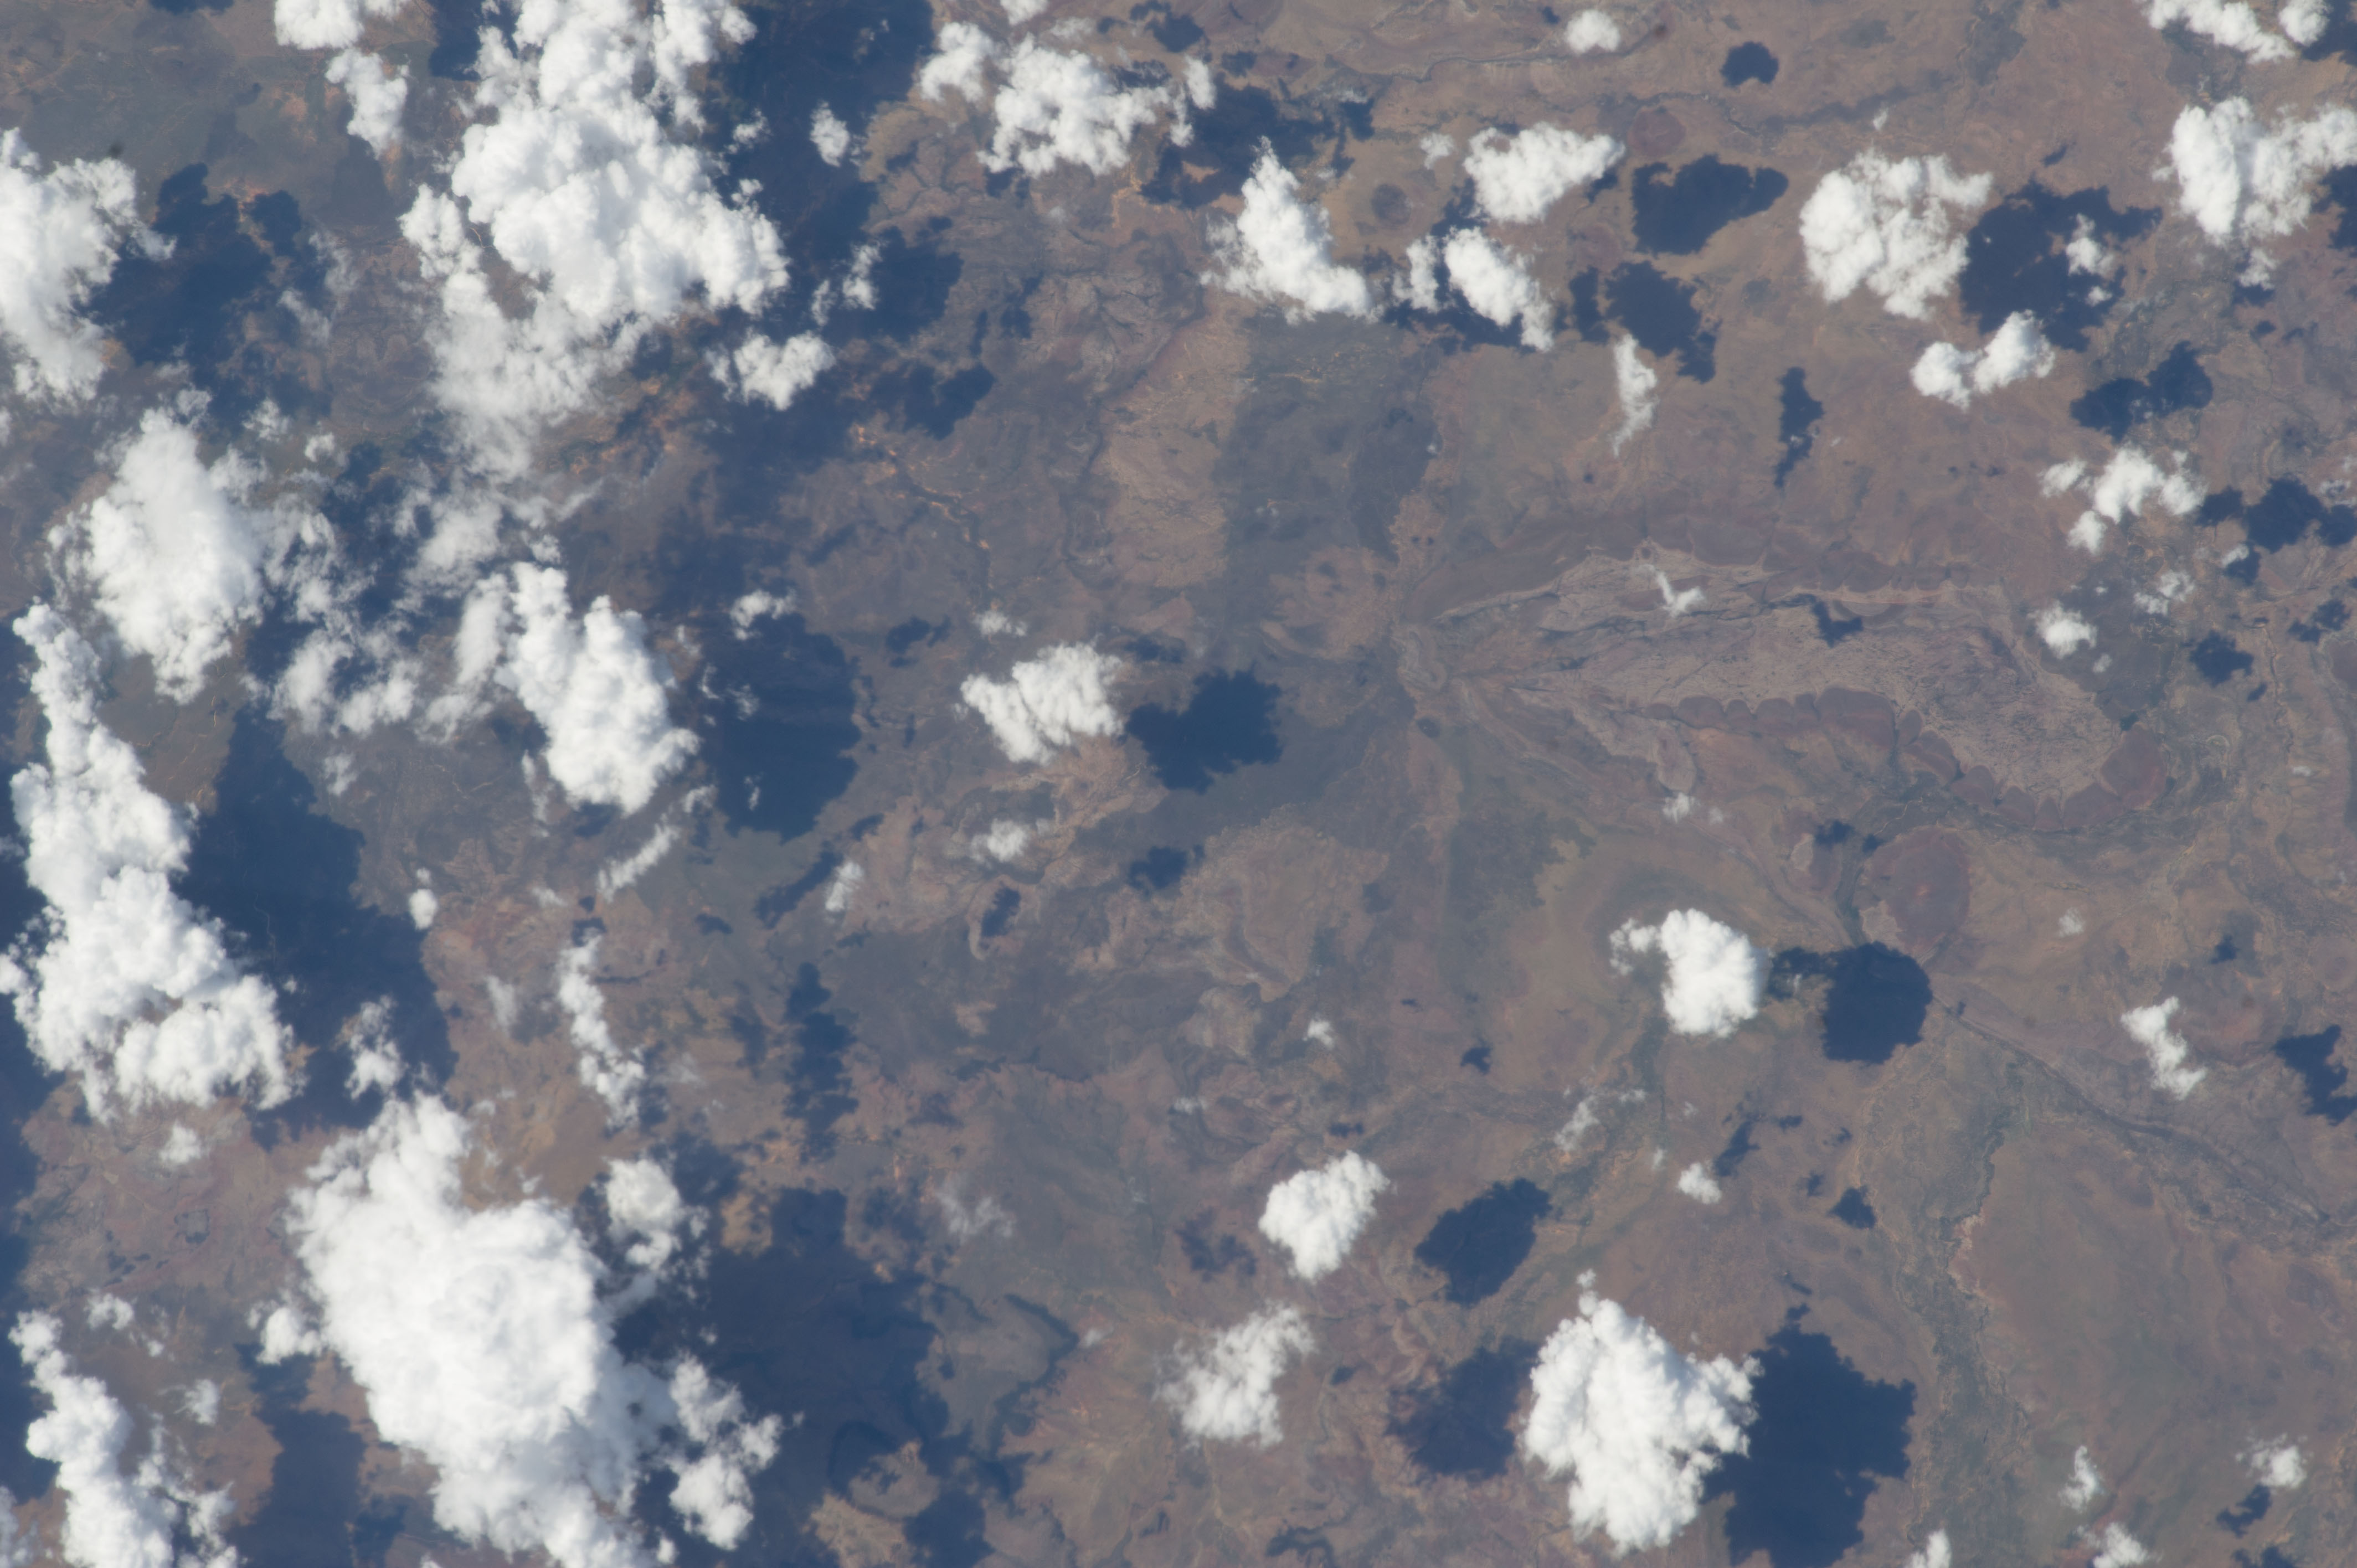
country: AUSTRALIA-NT
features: DISSECTED PLATEAU, MT. ELIZA, HODGSON R. DRAIN.
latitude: -15.2
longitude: 134.3
